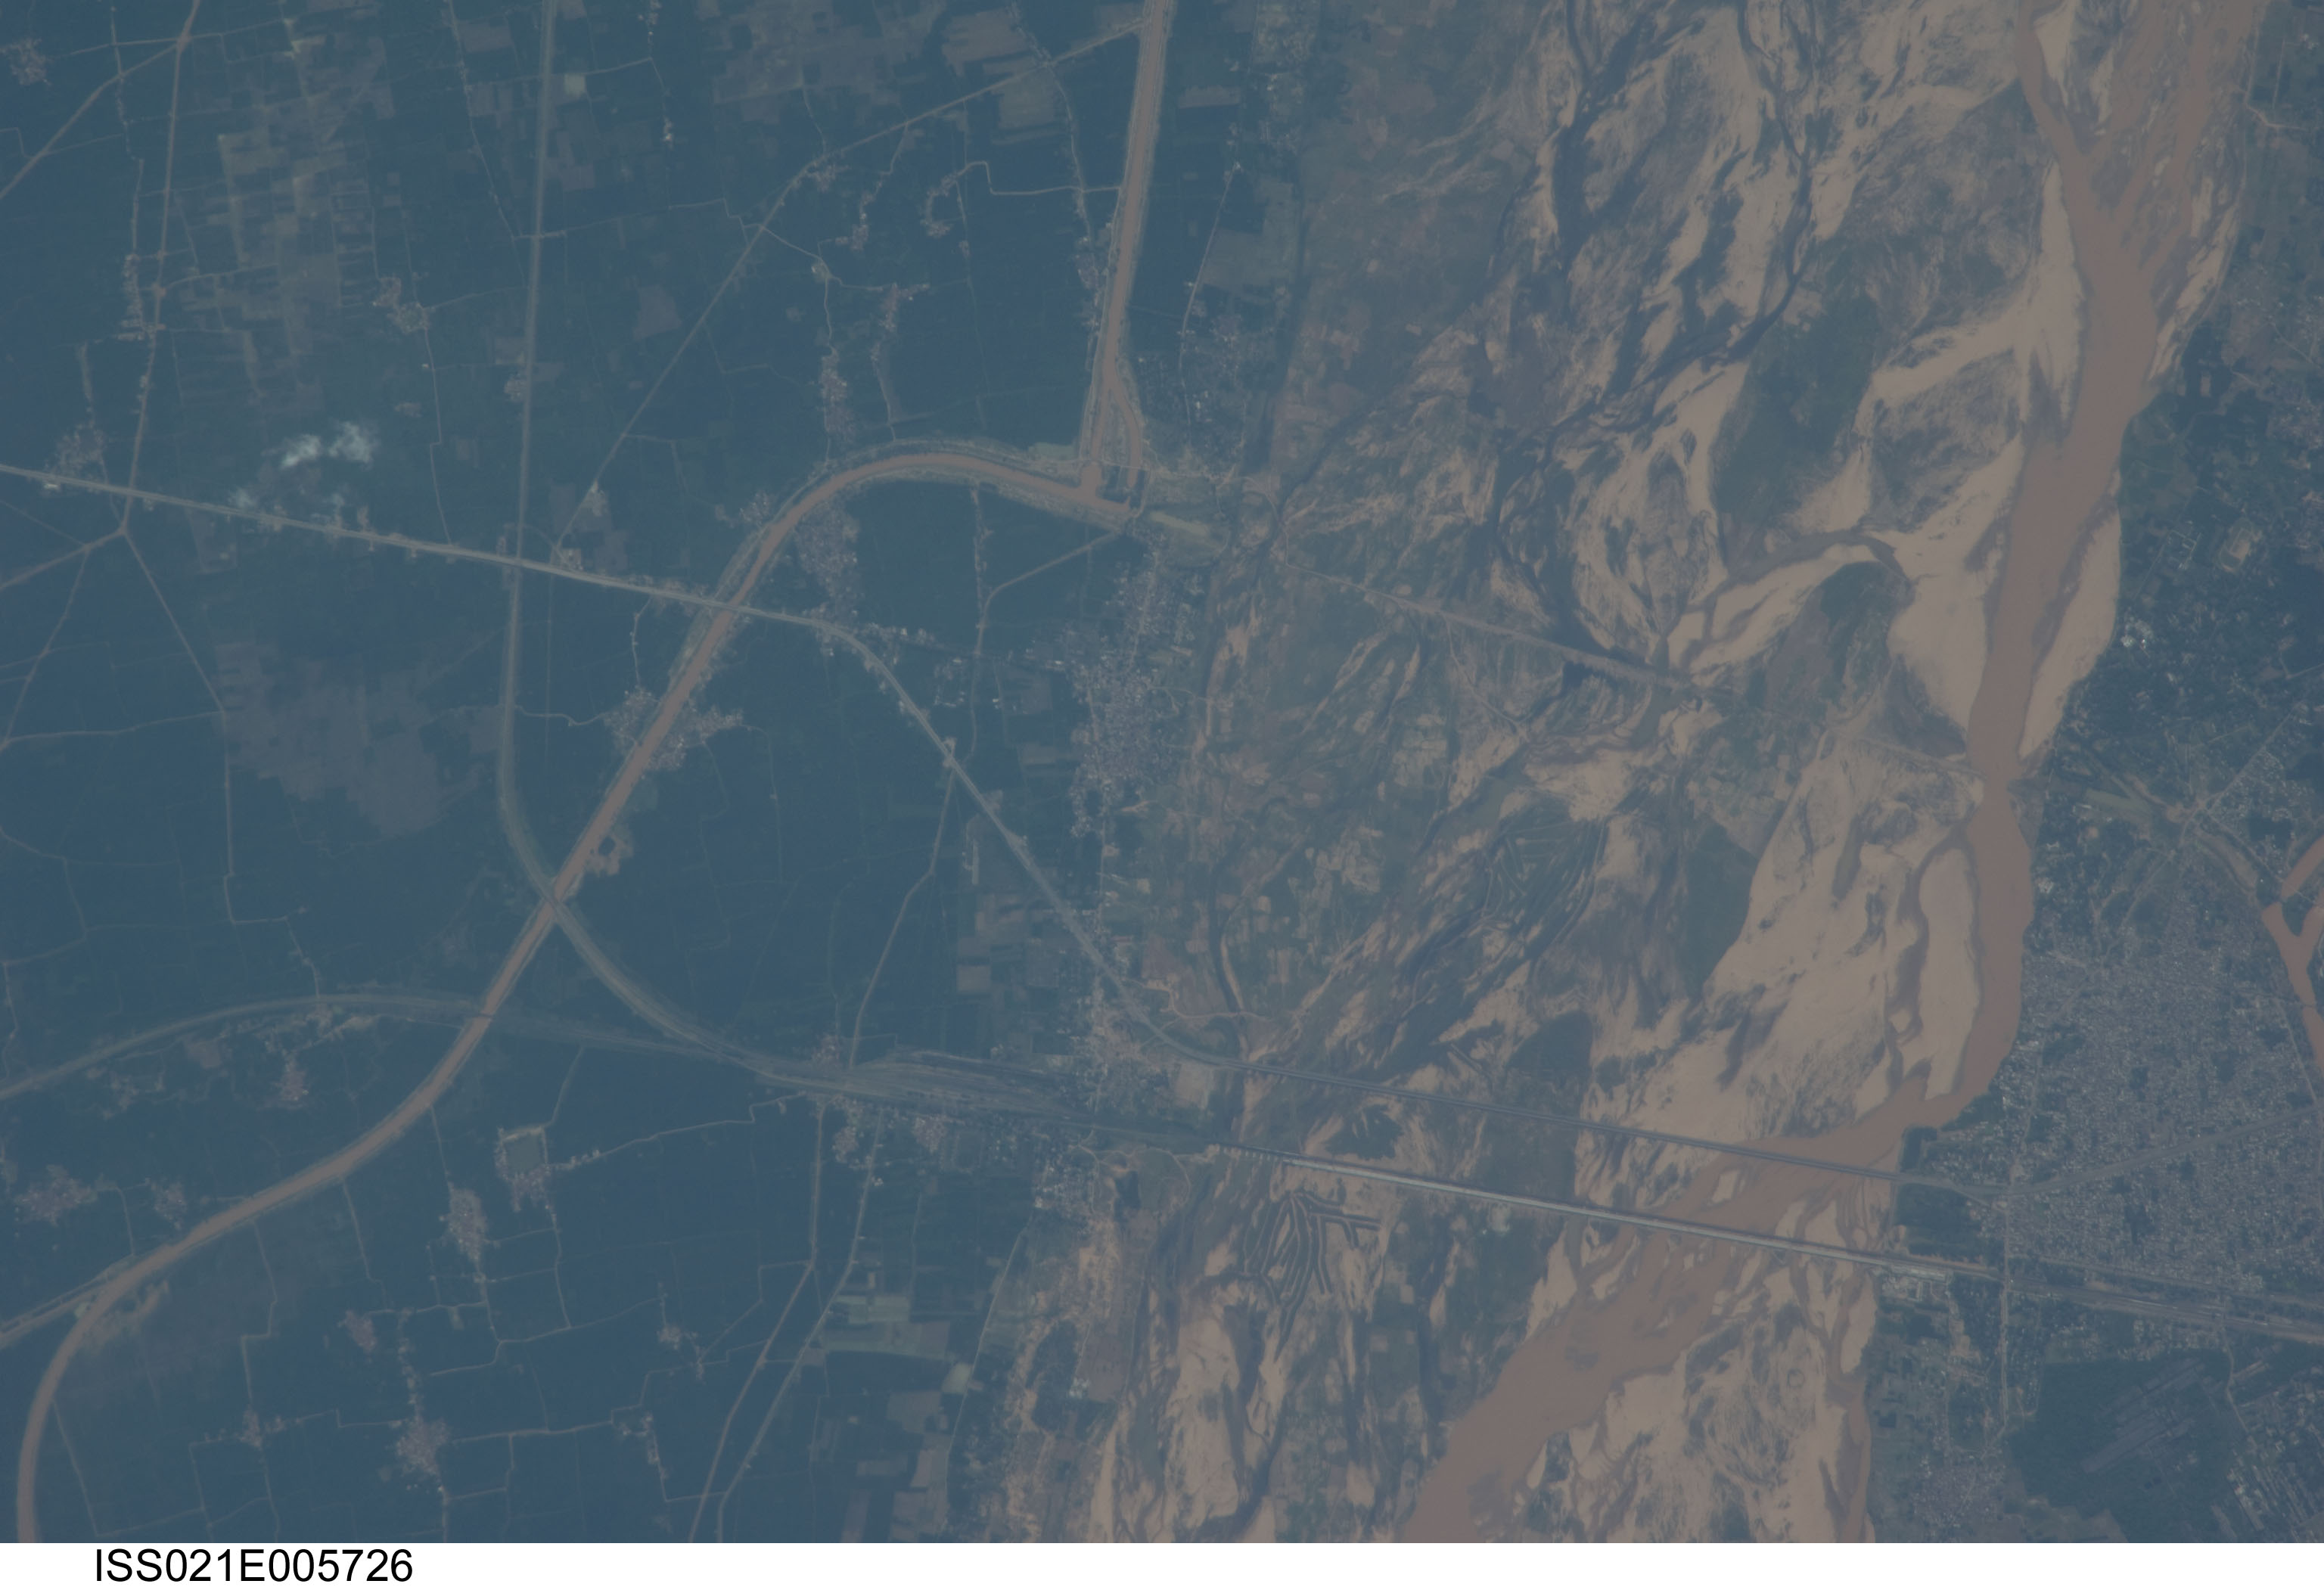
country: INDIA
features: SON R., NEW DILLIAN, BRIDGES, CANALS, AGR.
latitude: 24.9
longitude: 84.2
